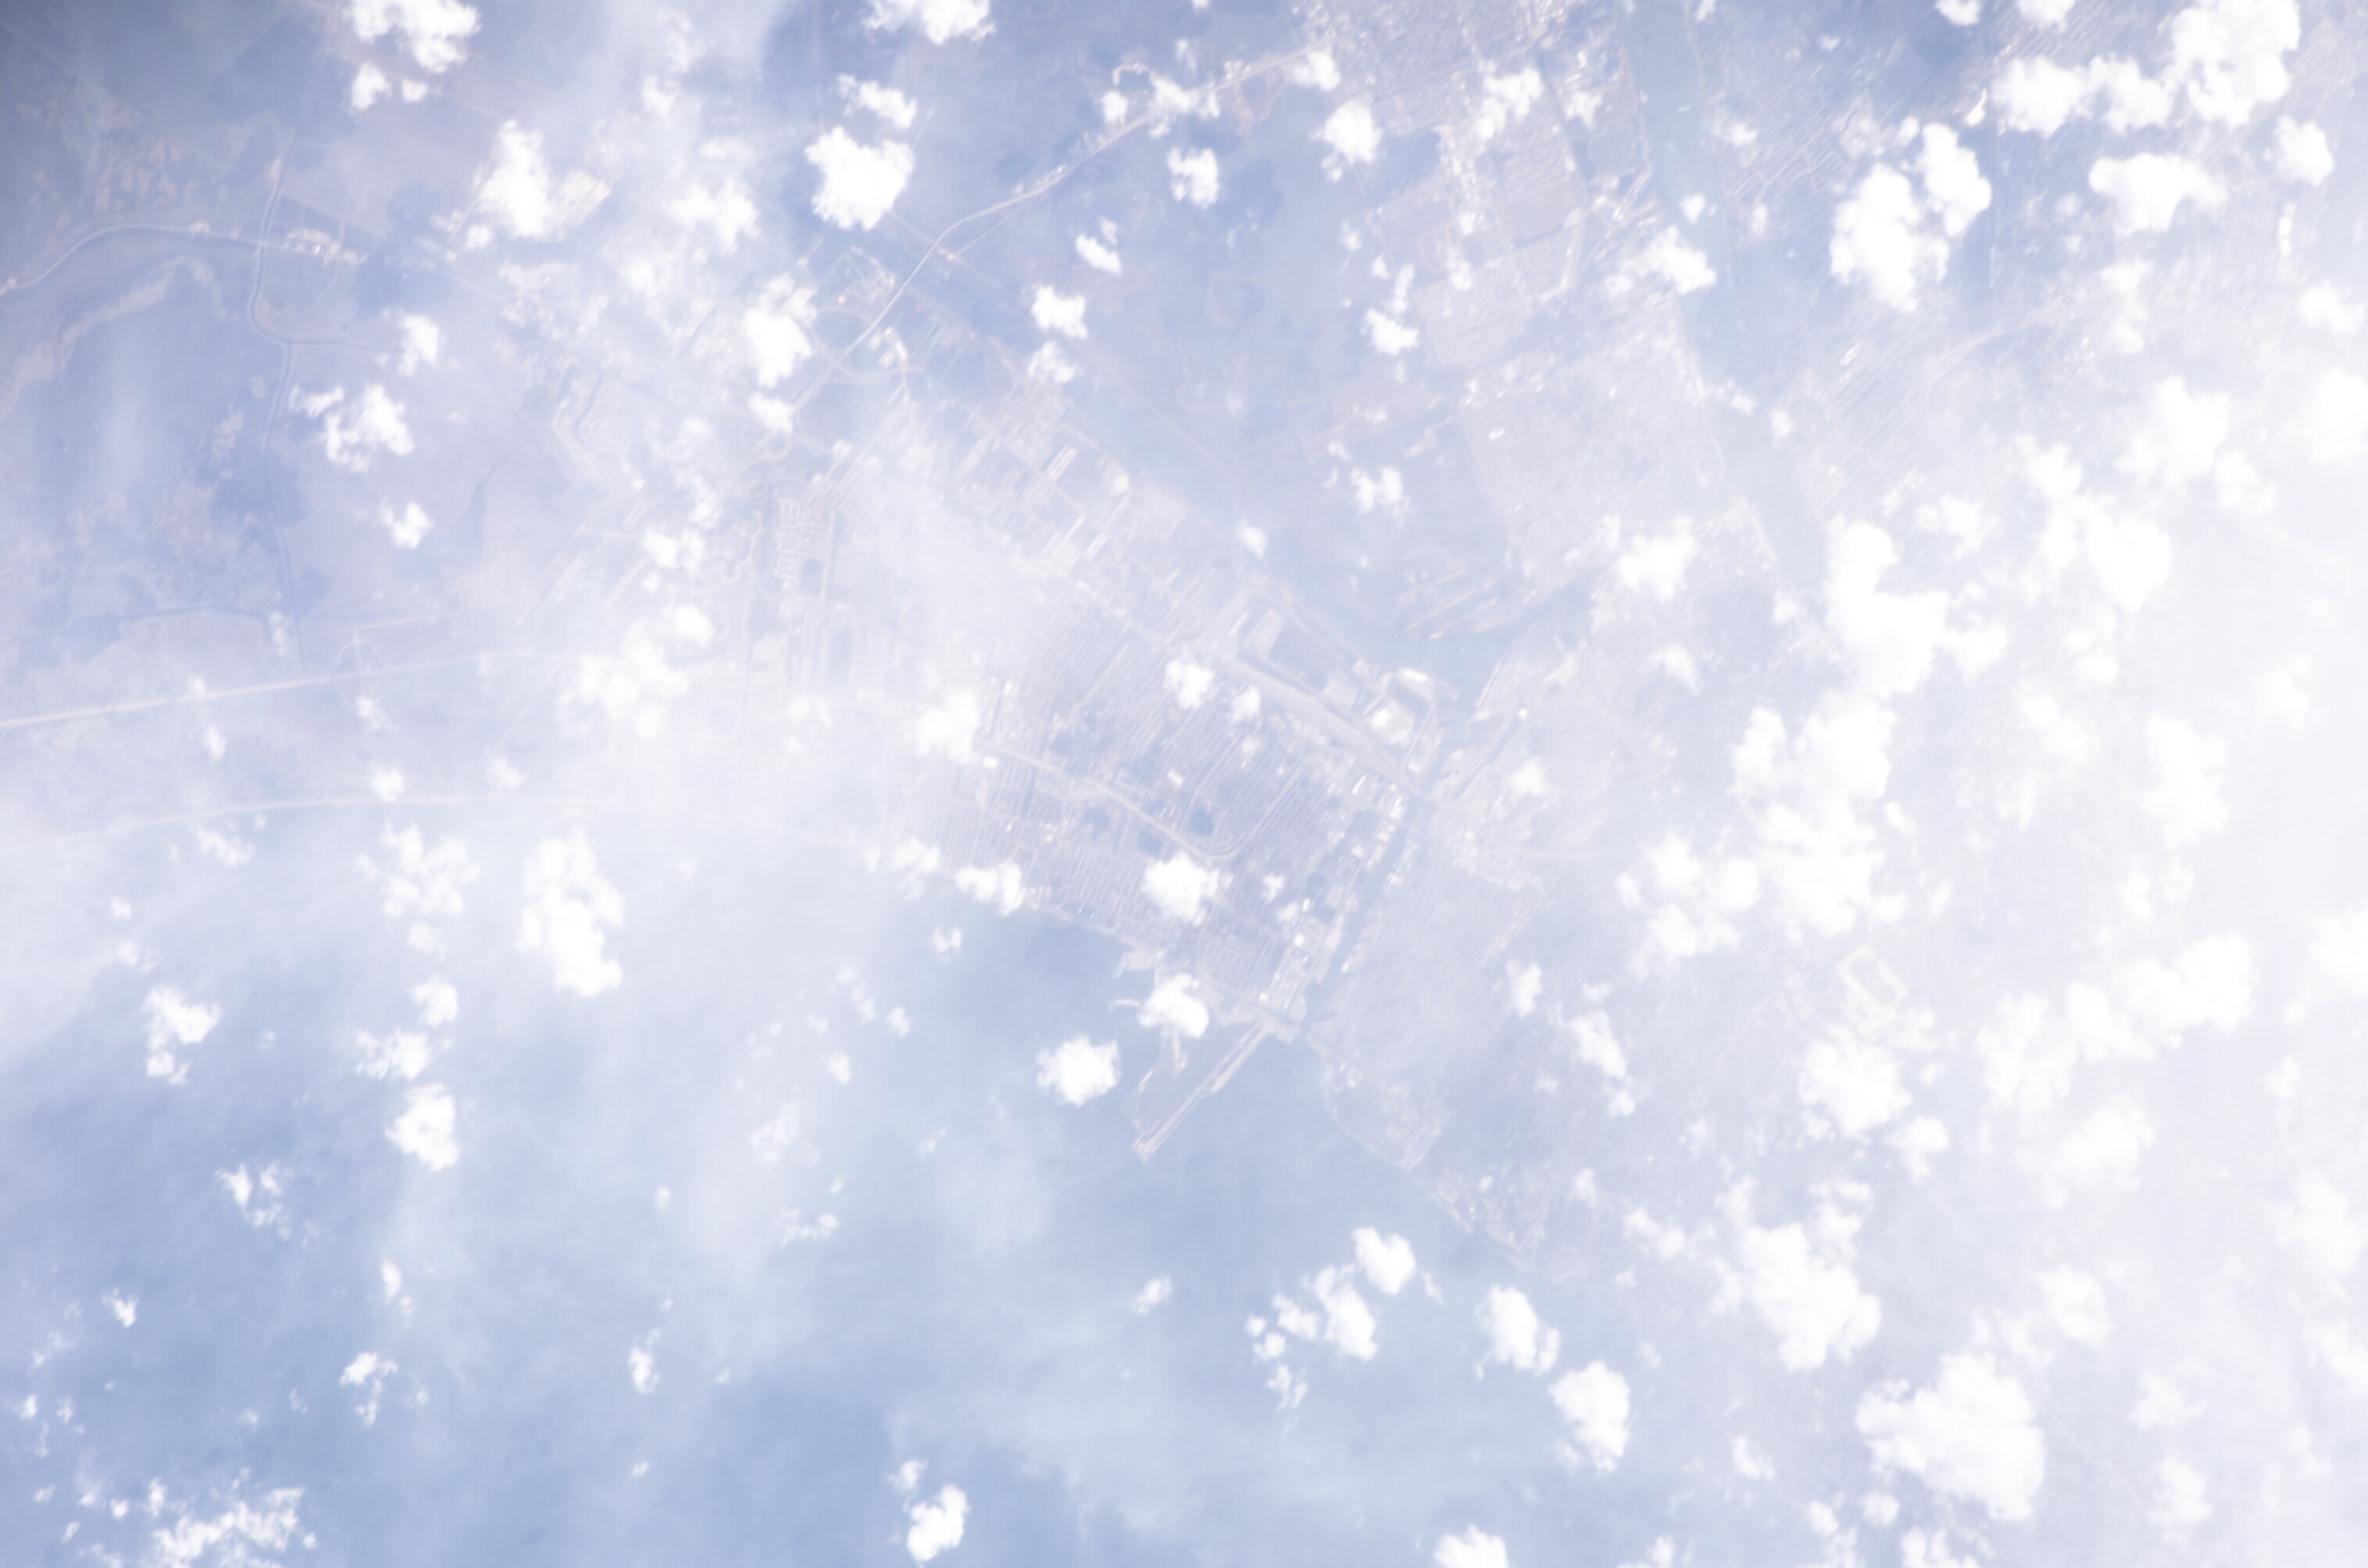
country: USA-LOUISIANA
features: NEW ORLEANS, L. PONTCHARTRAIN
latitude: 30.0
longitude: -90.2
